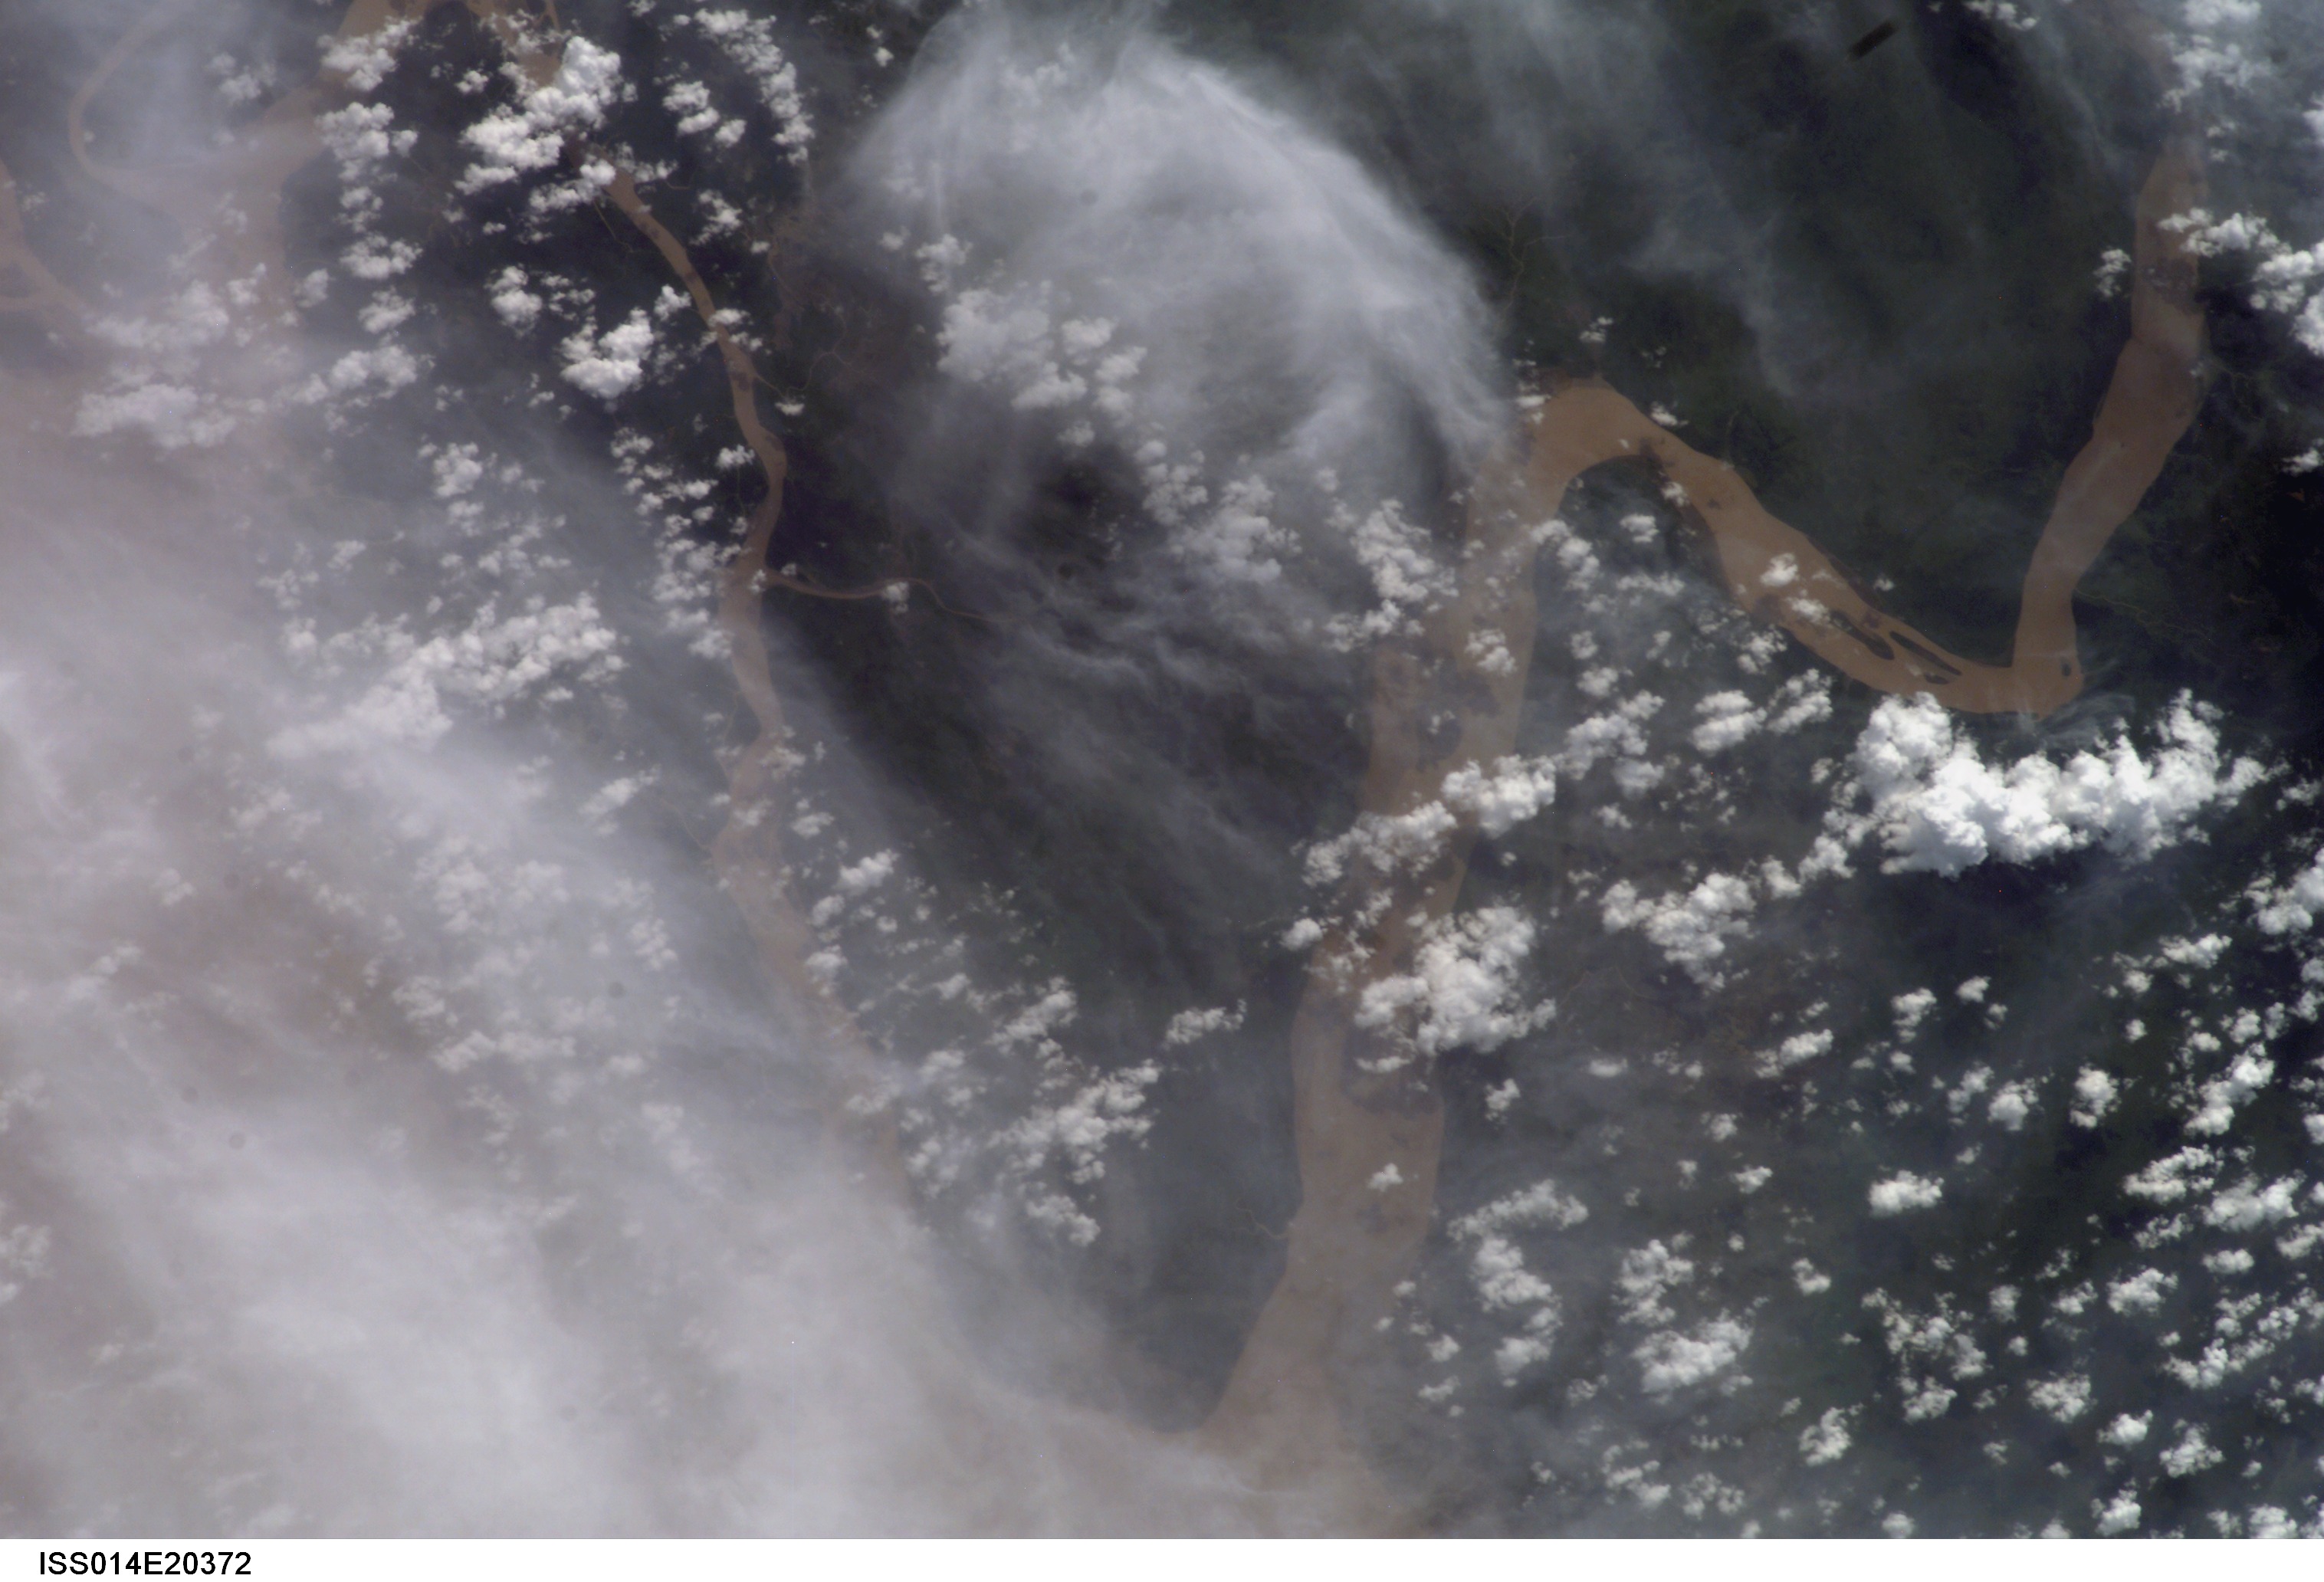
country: BRAZIL
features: ARAGUARI R., WETLANDS, SED.
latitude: 1.0
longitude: -50.0
